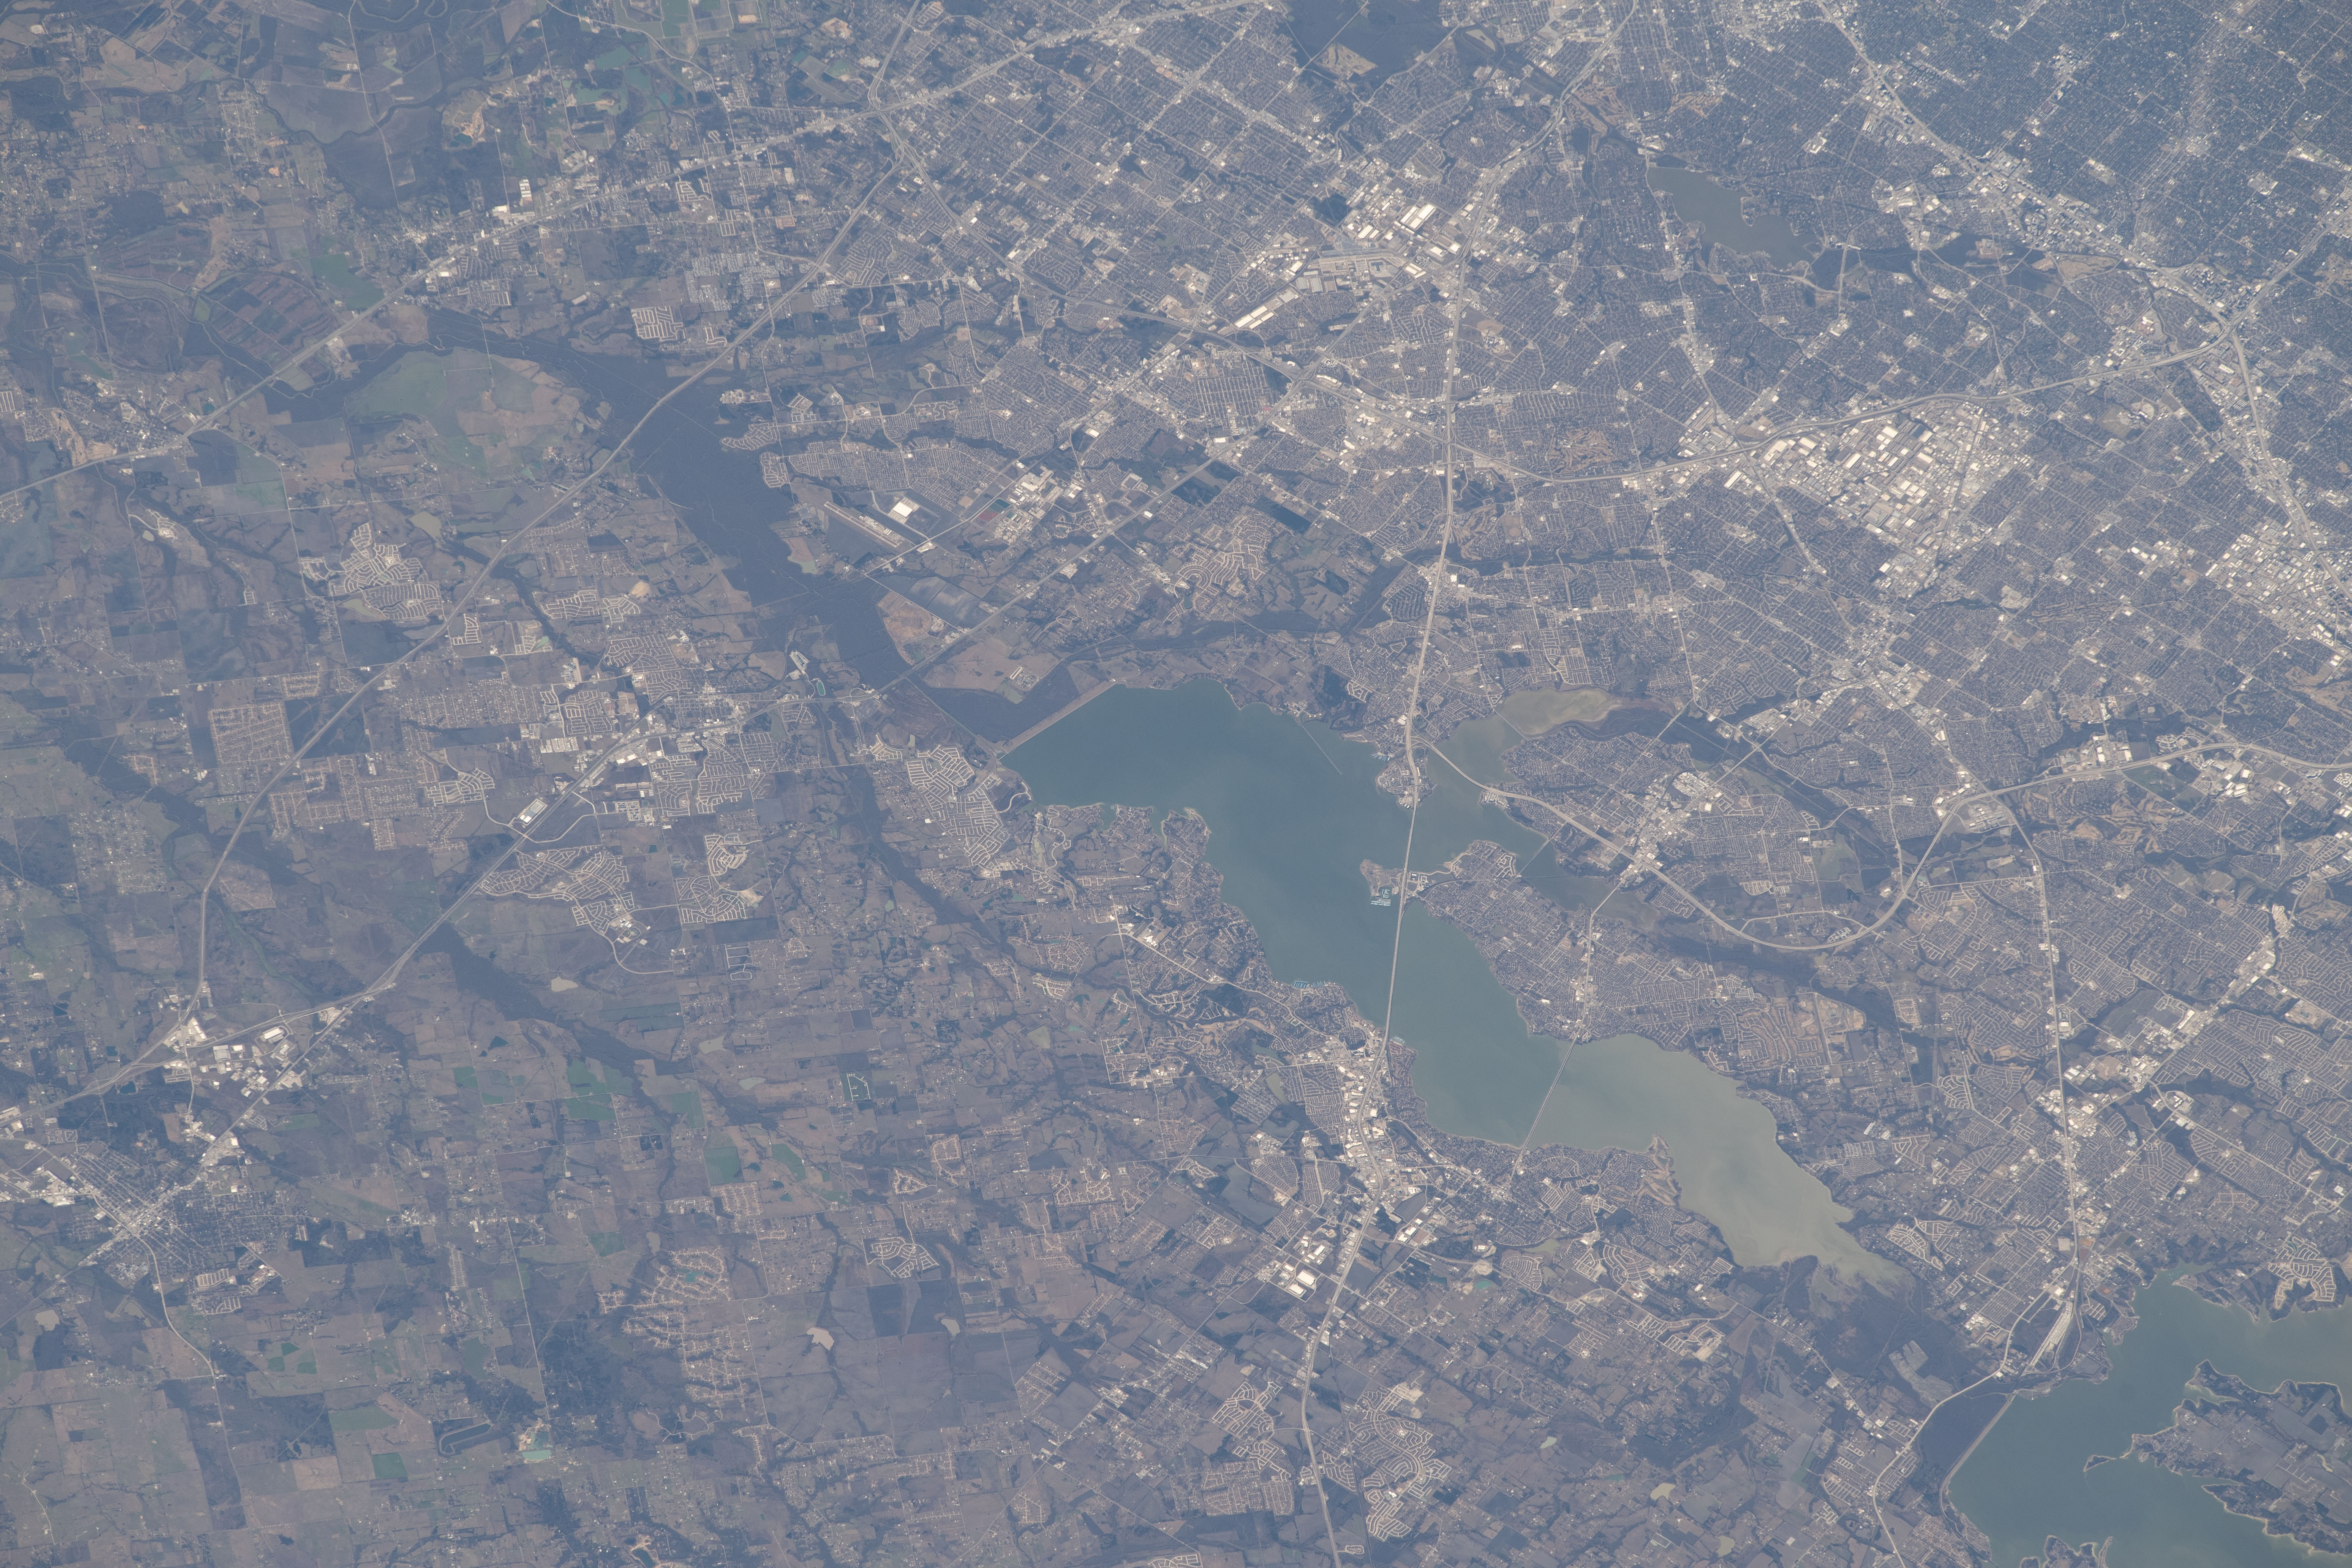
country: USA-TEXAS
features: LAKE BAY HUBBARD, GARLAND
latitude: 32.9
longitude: -96.5
